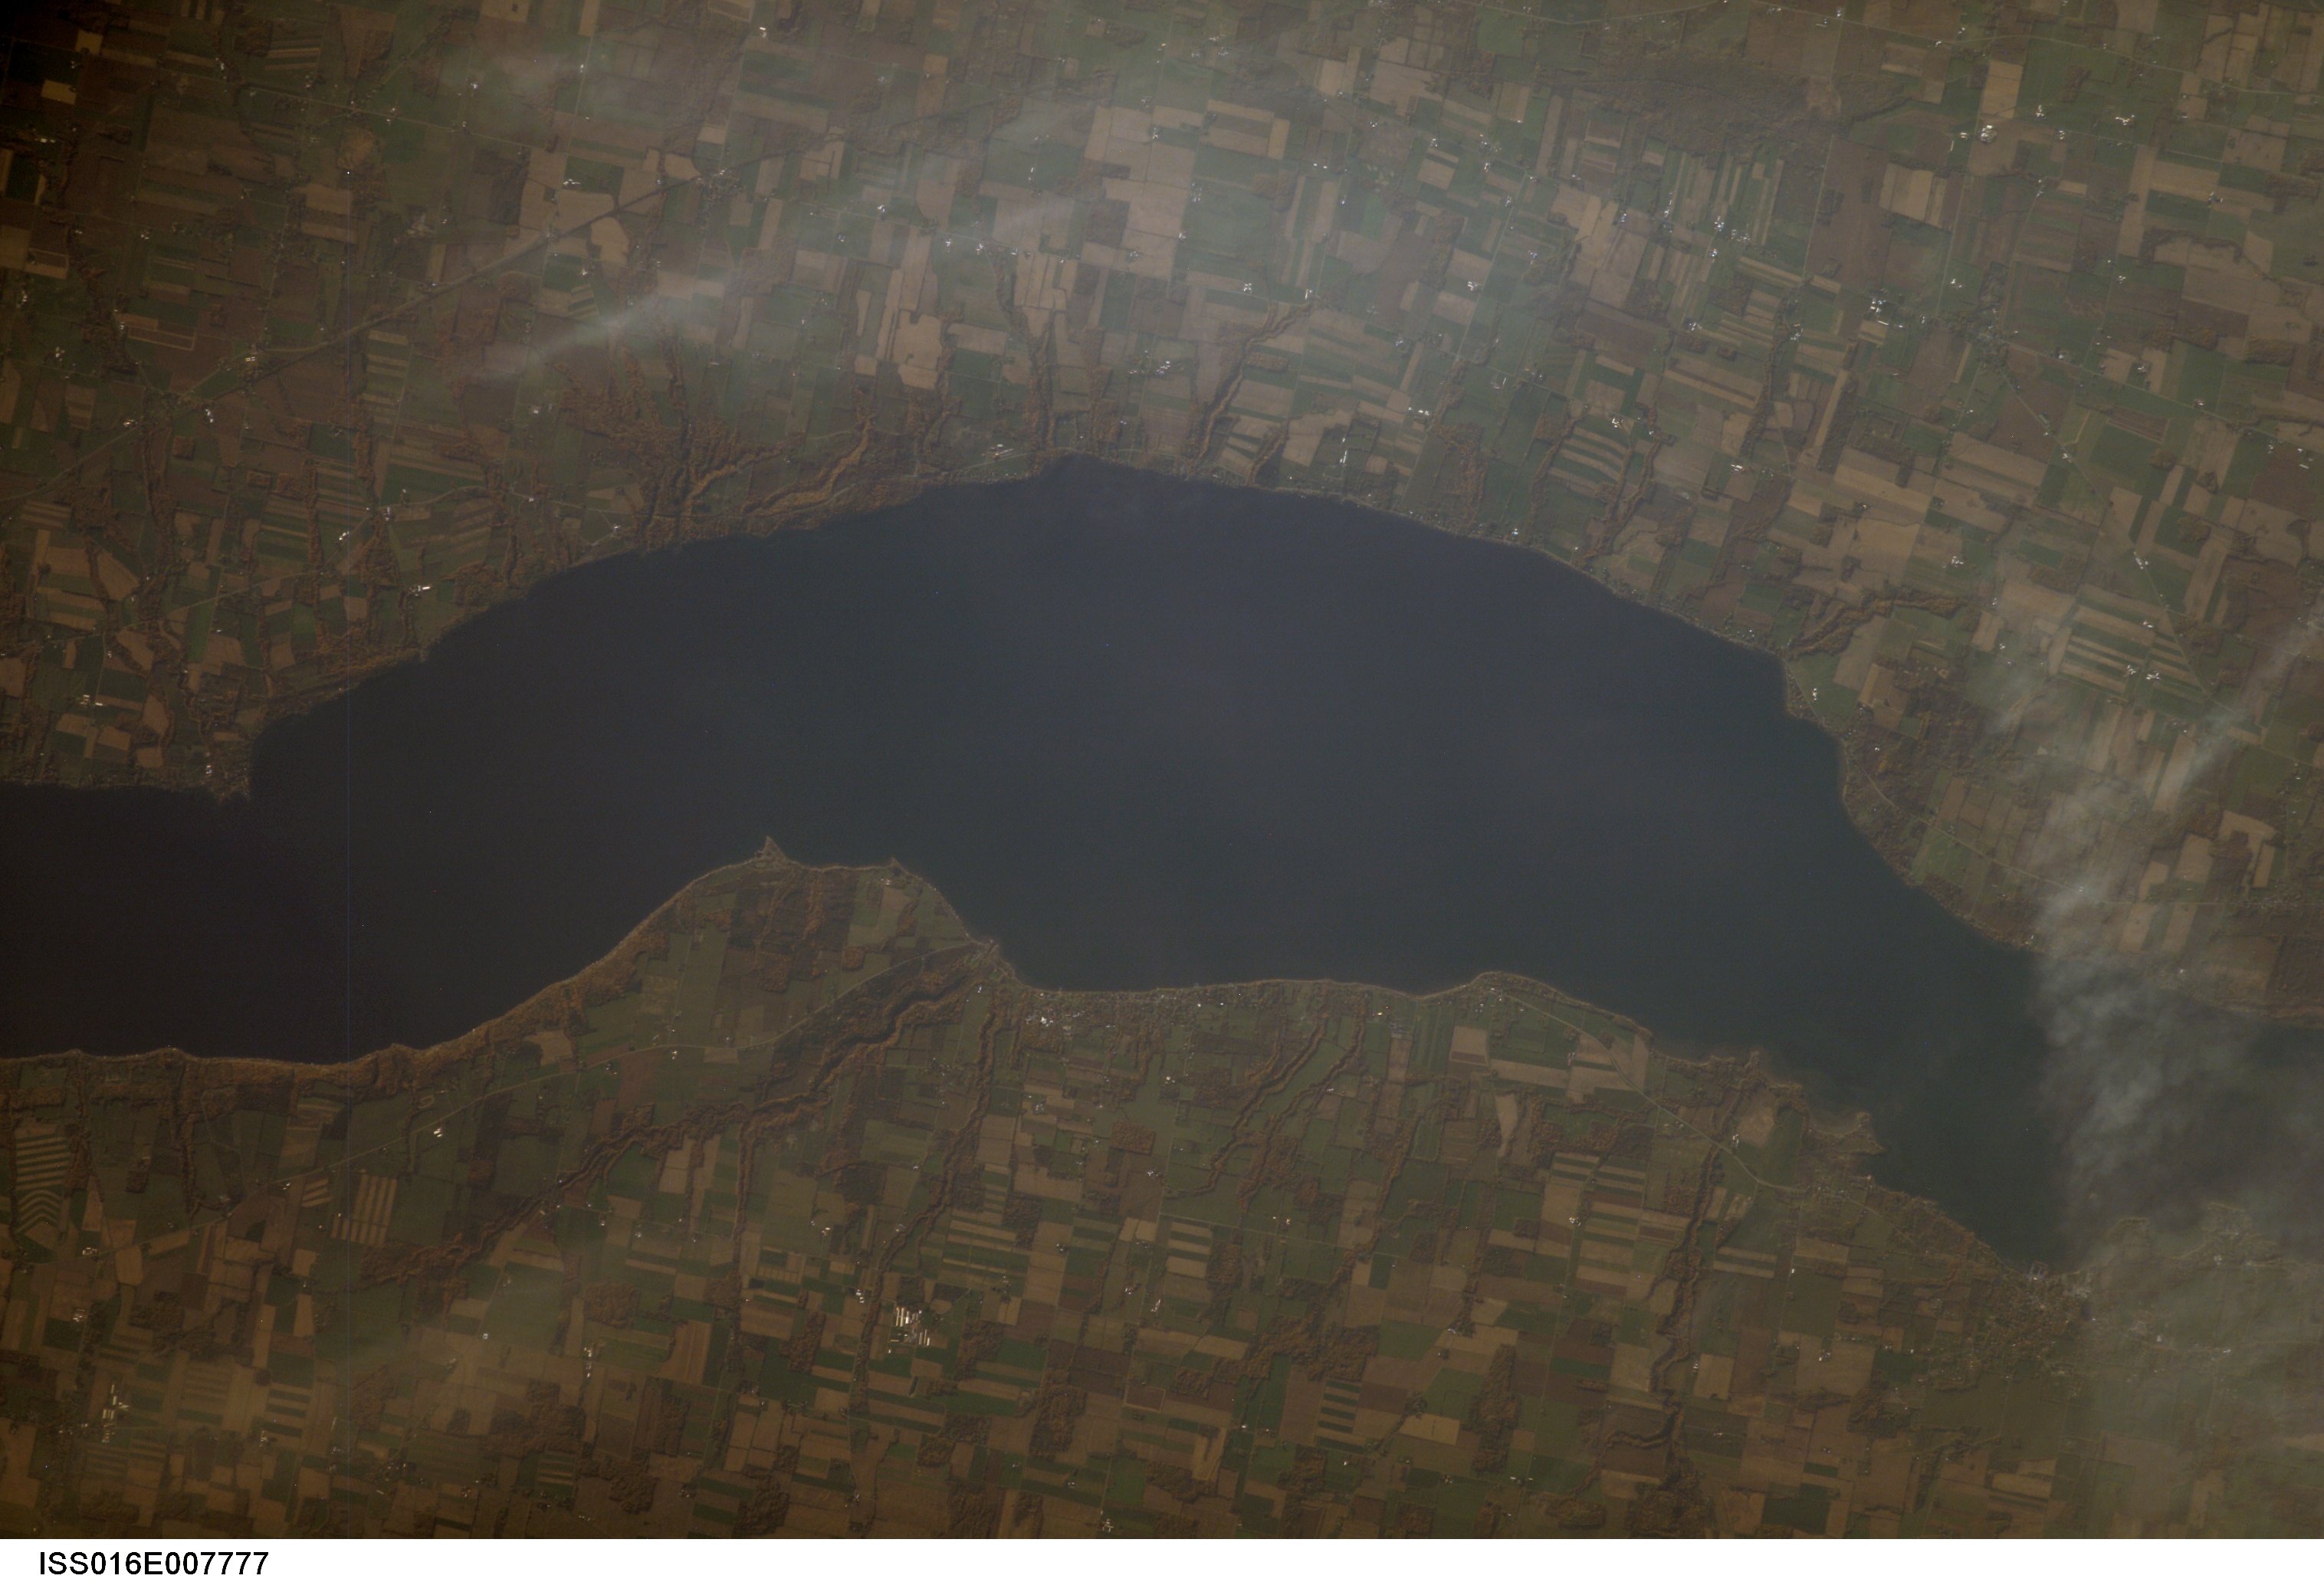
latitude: 42.7
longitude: -76.7
